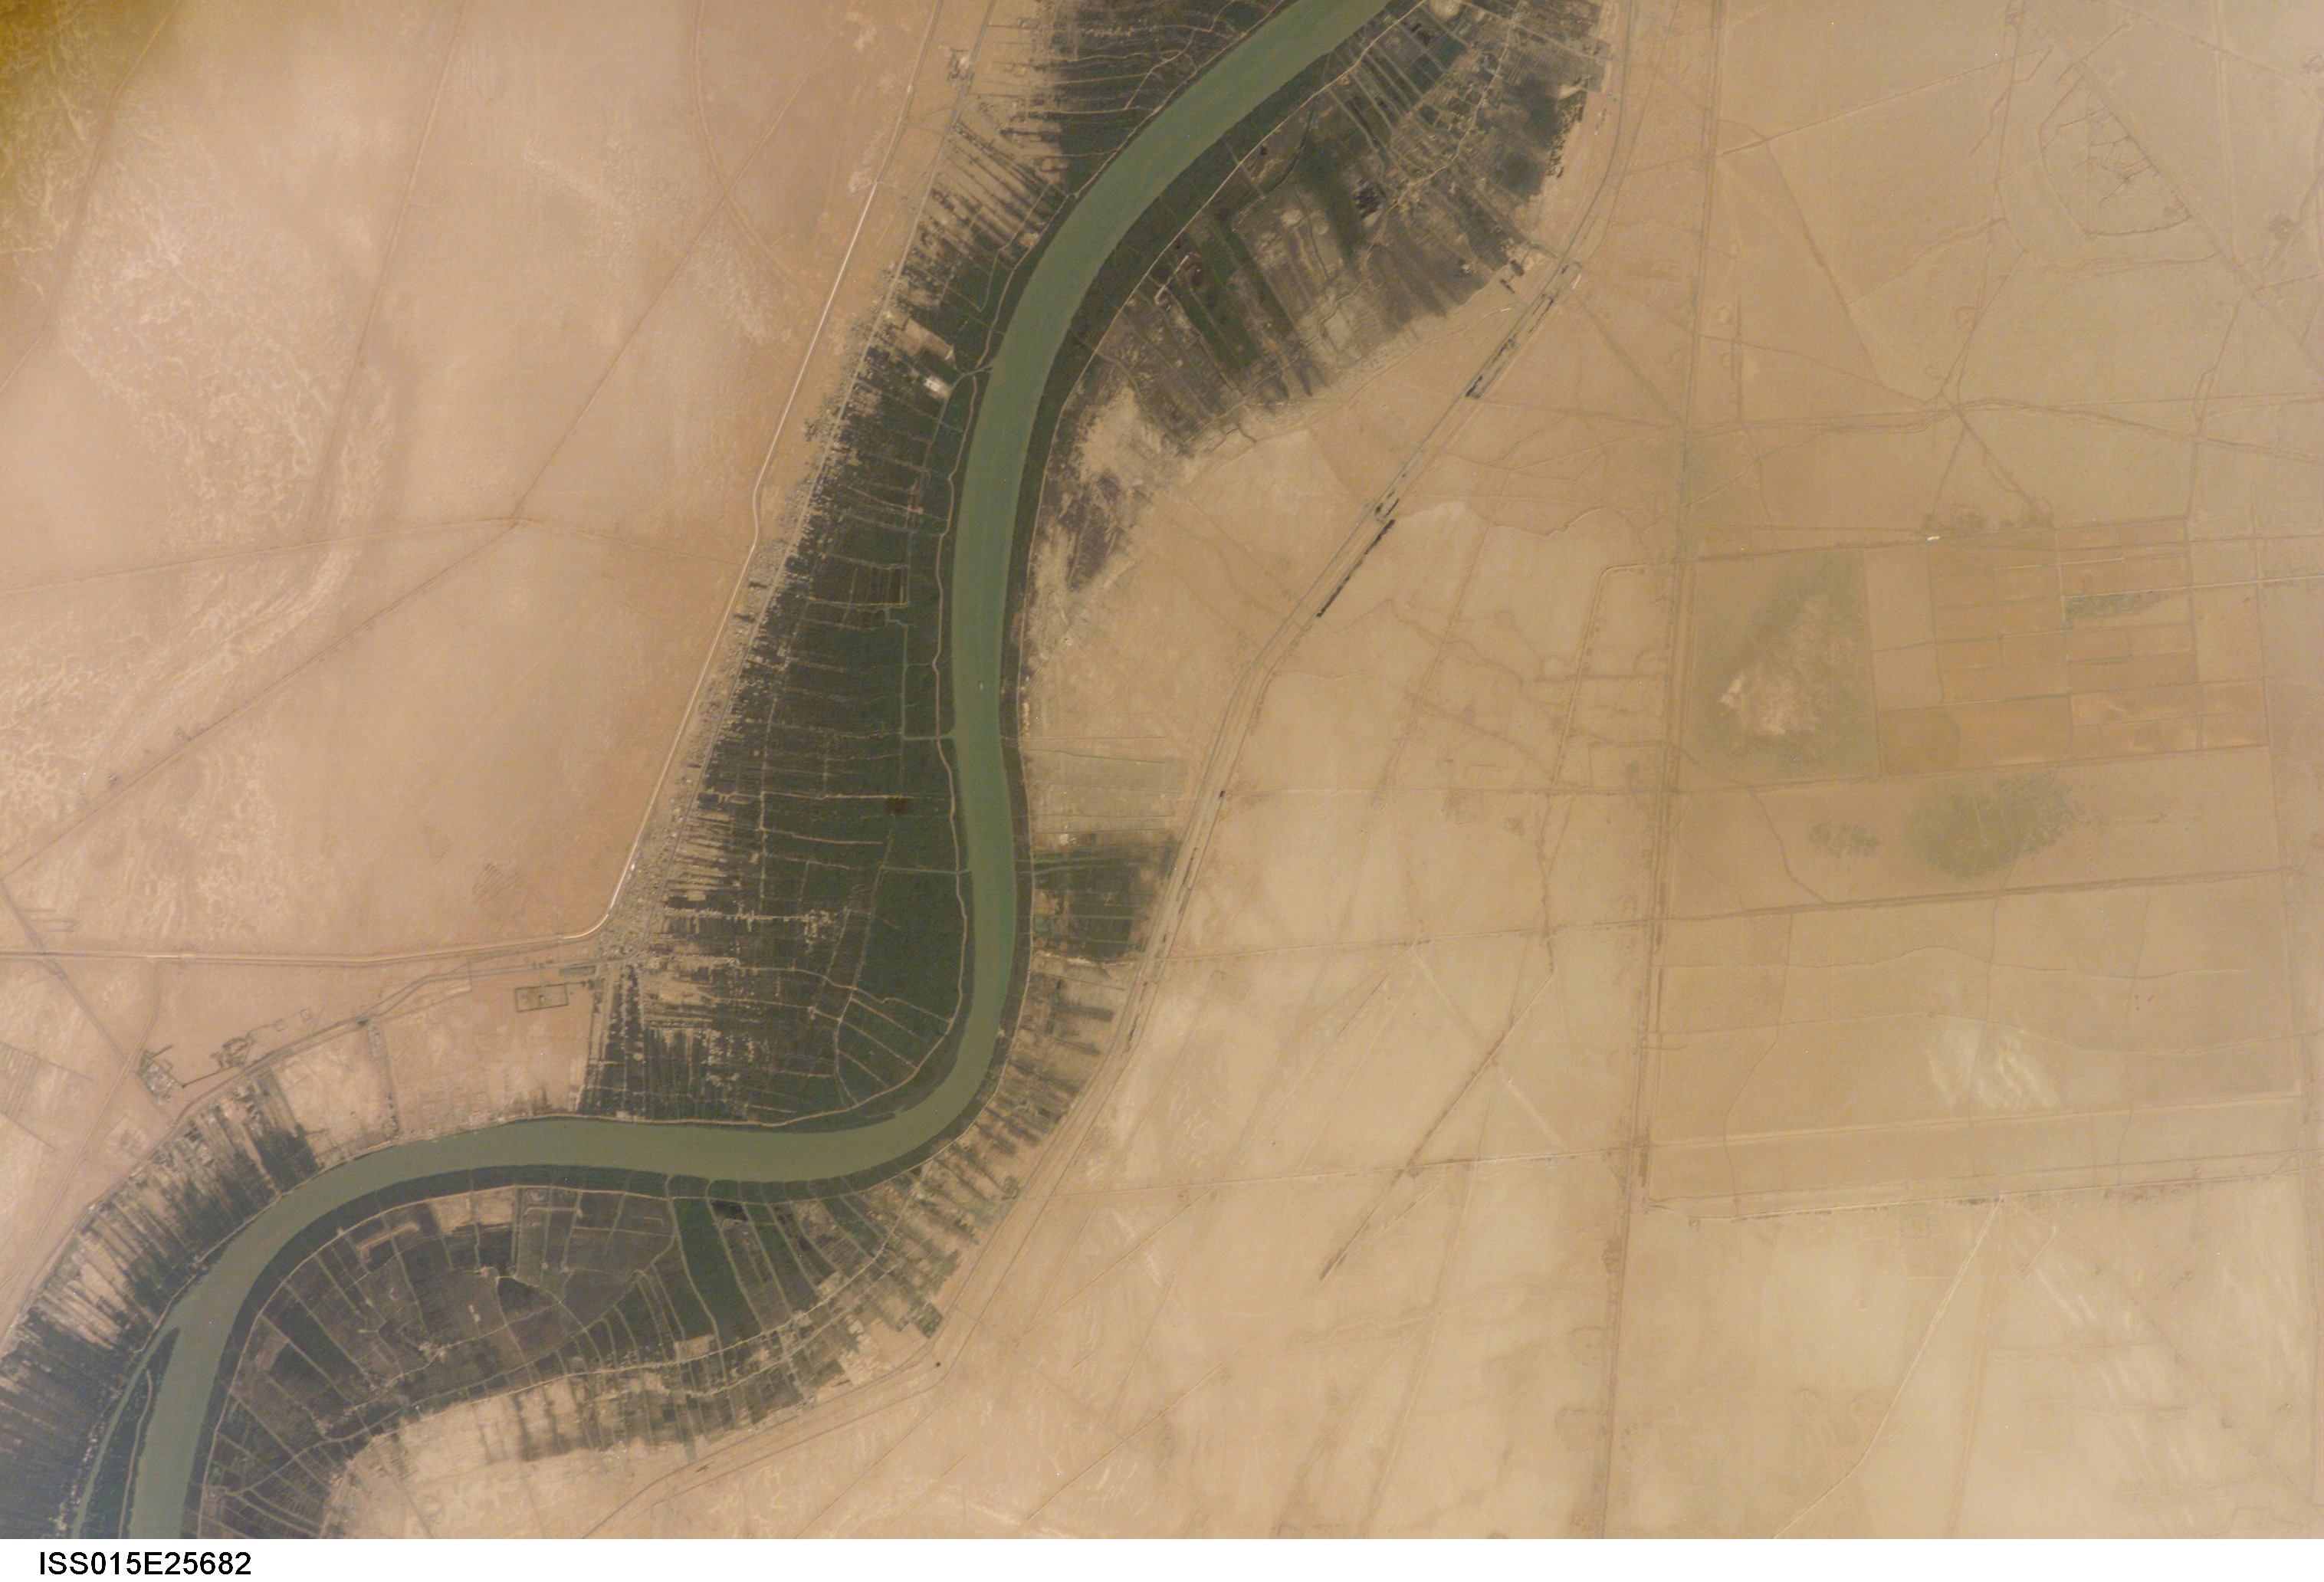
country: IRAQ
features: AL'ARAB EST., AGR., ROADS
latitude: 30.1
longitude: 48.4
